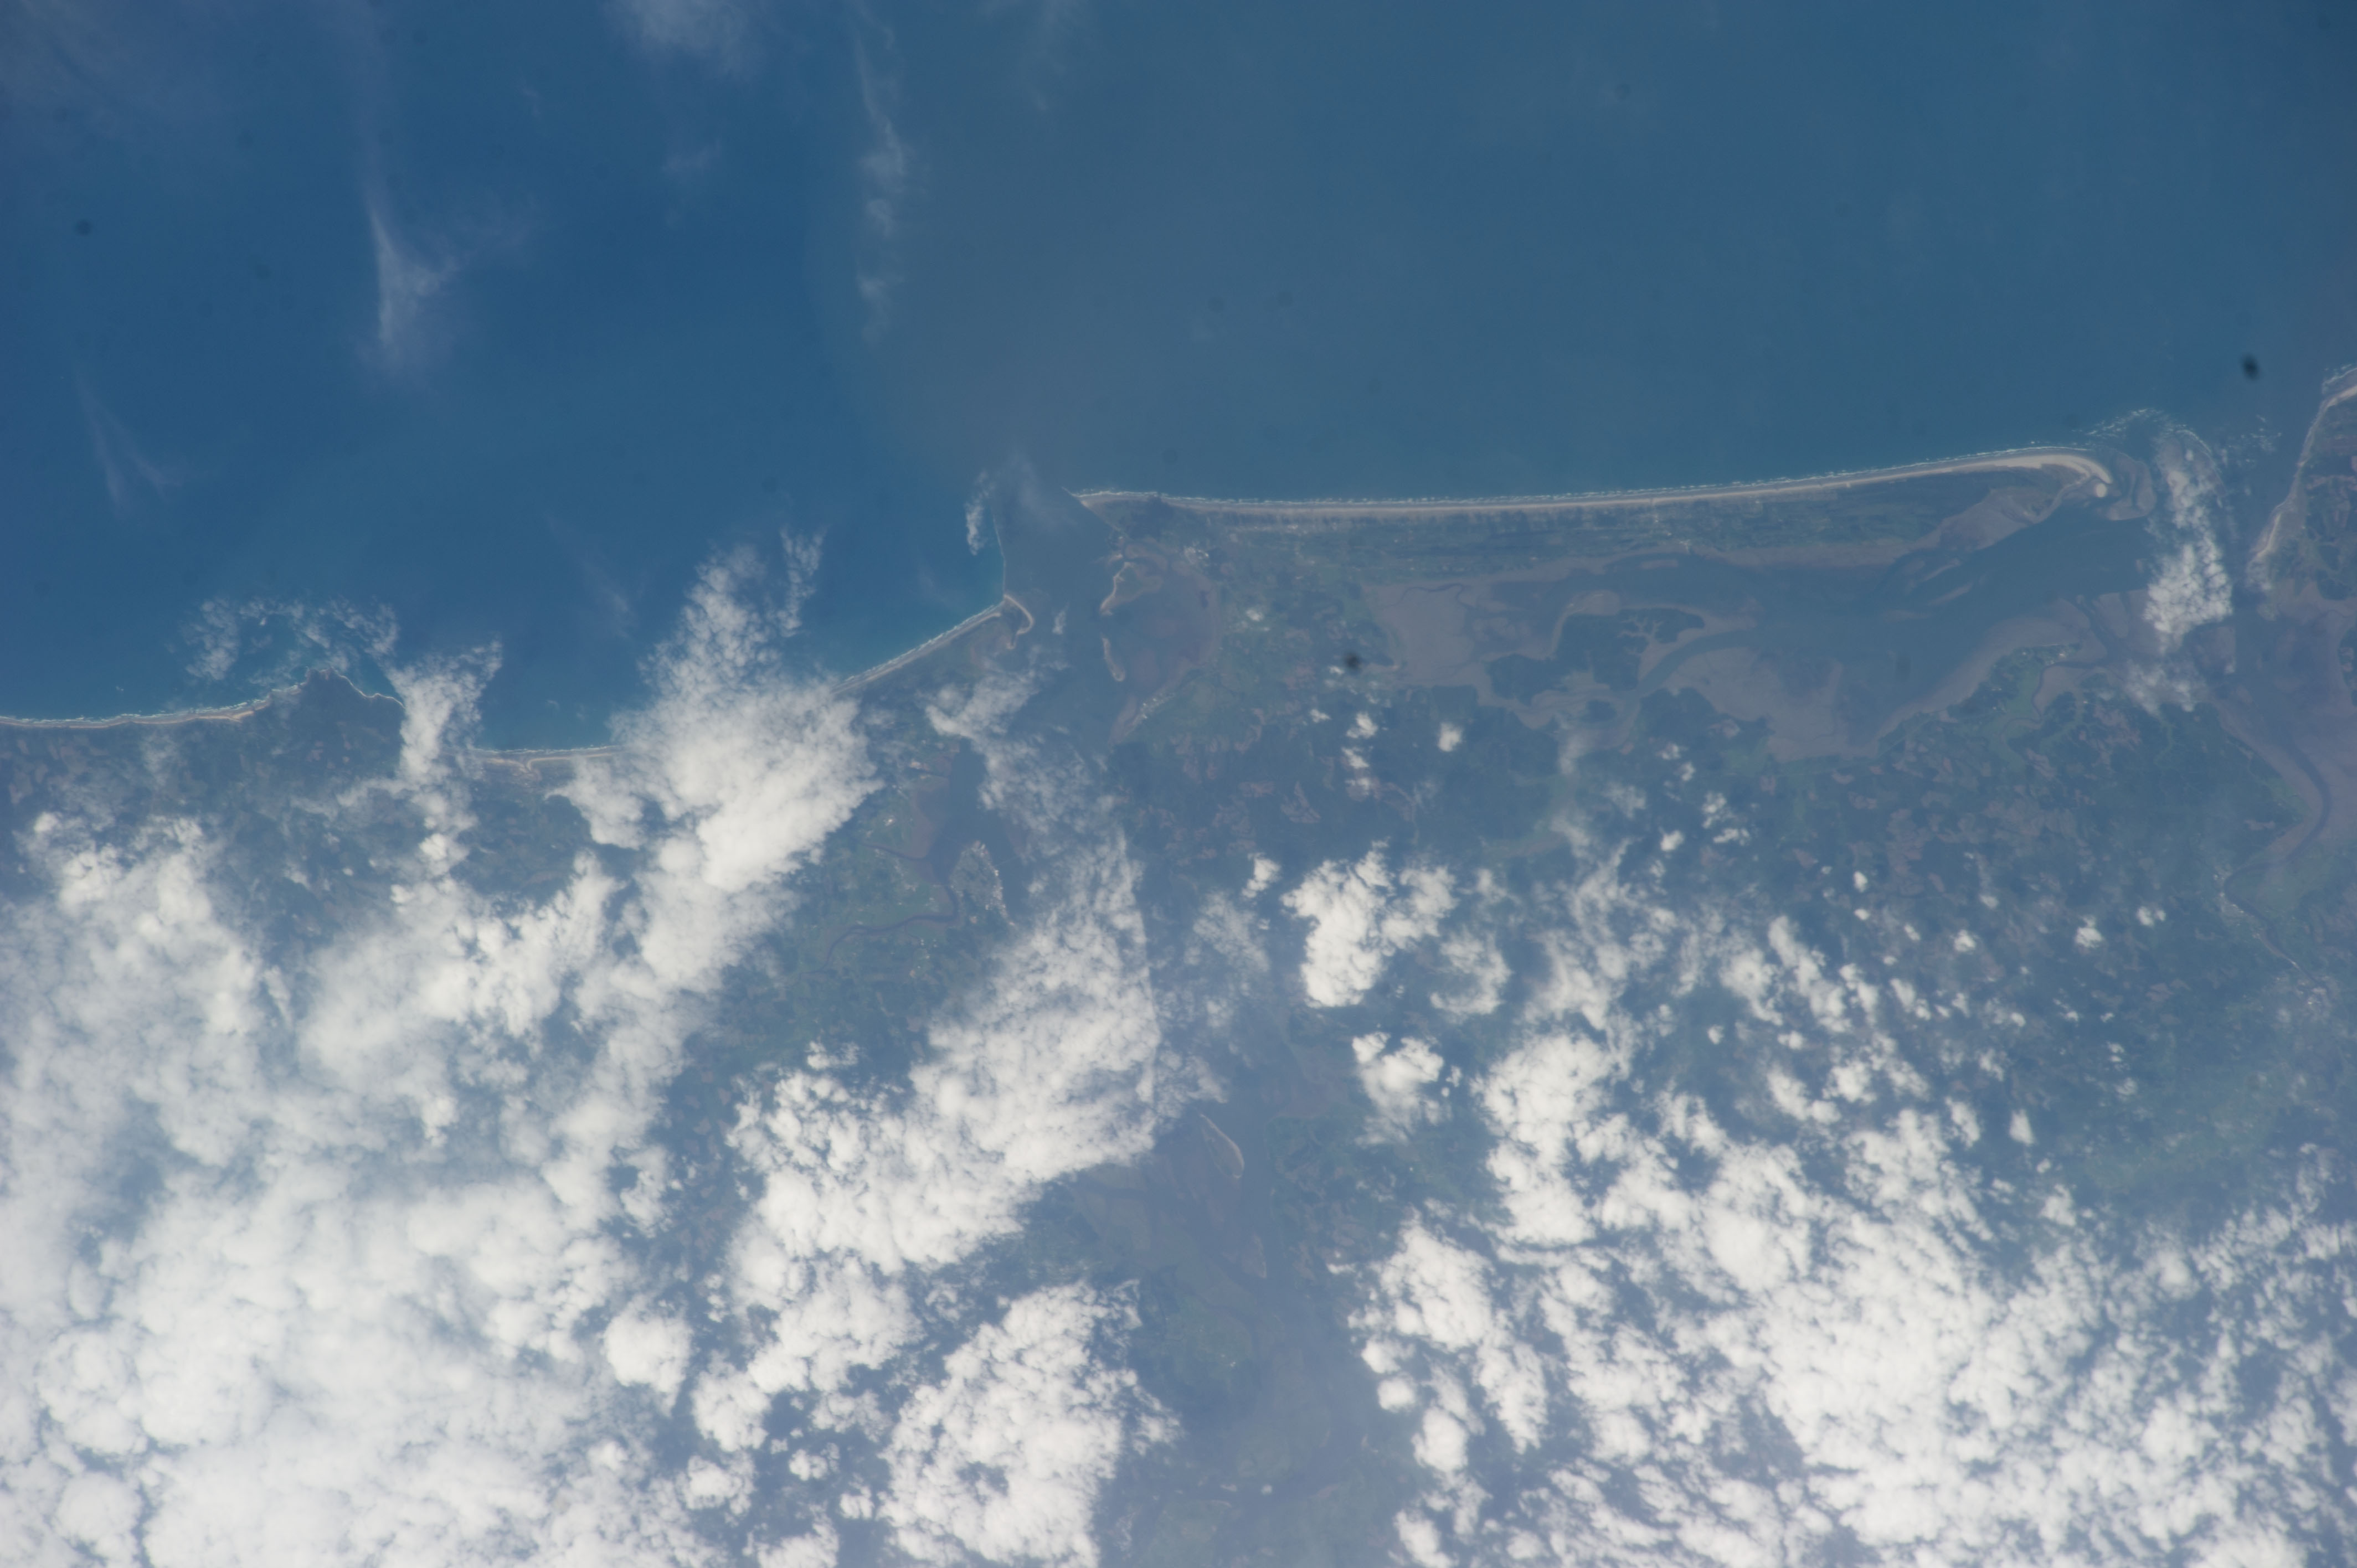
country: USA-WASHINGTON
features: COLUMBIA RIVER, WILLAPA RIVER, WILLAPA BAY, WILLAPA NATIONAL WILDLIFE REFUGE, FARMLAND, PACIFIC OCEAN
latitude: 46.2
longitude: -123.9
